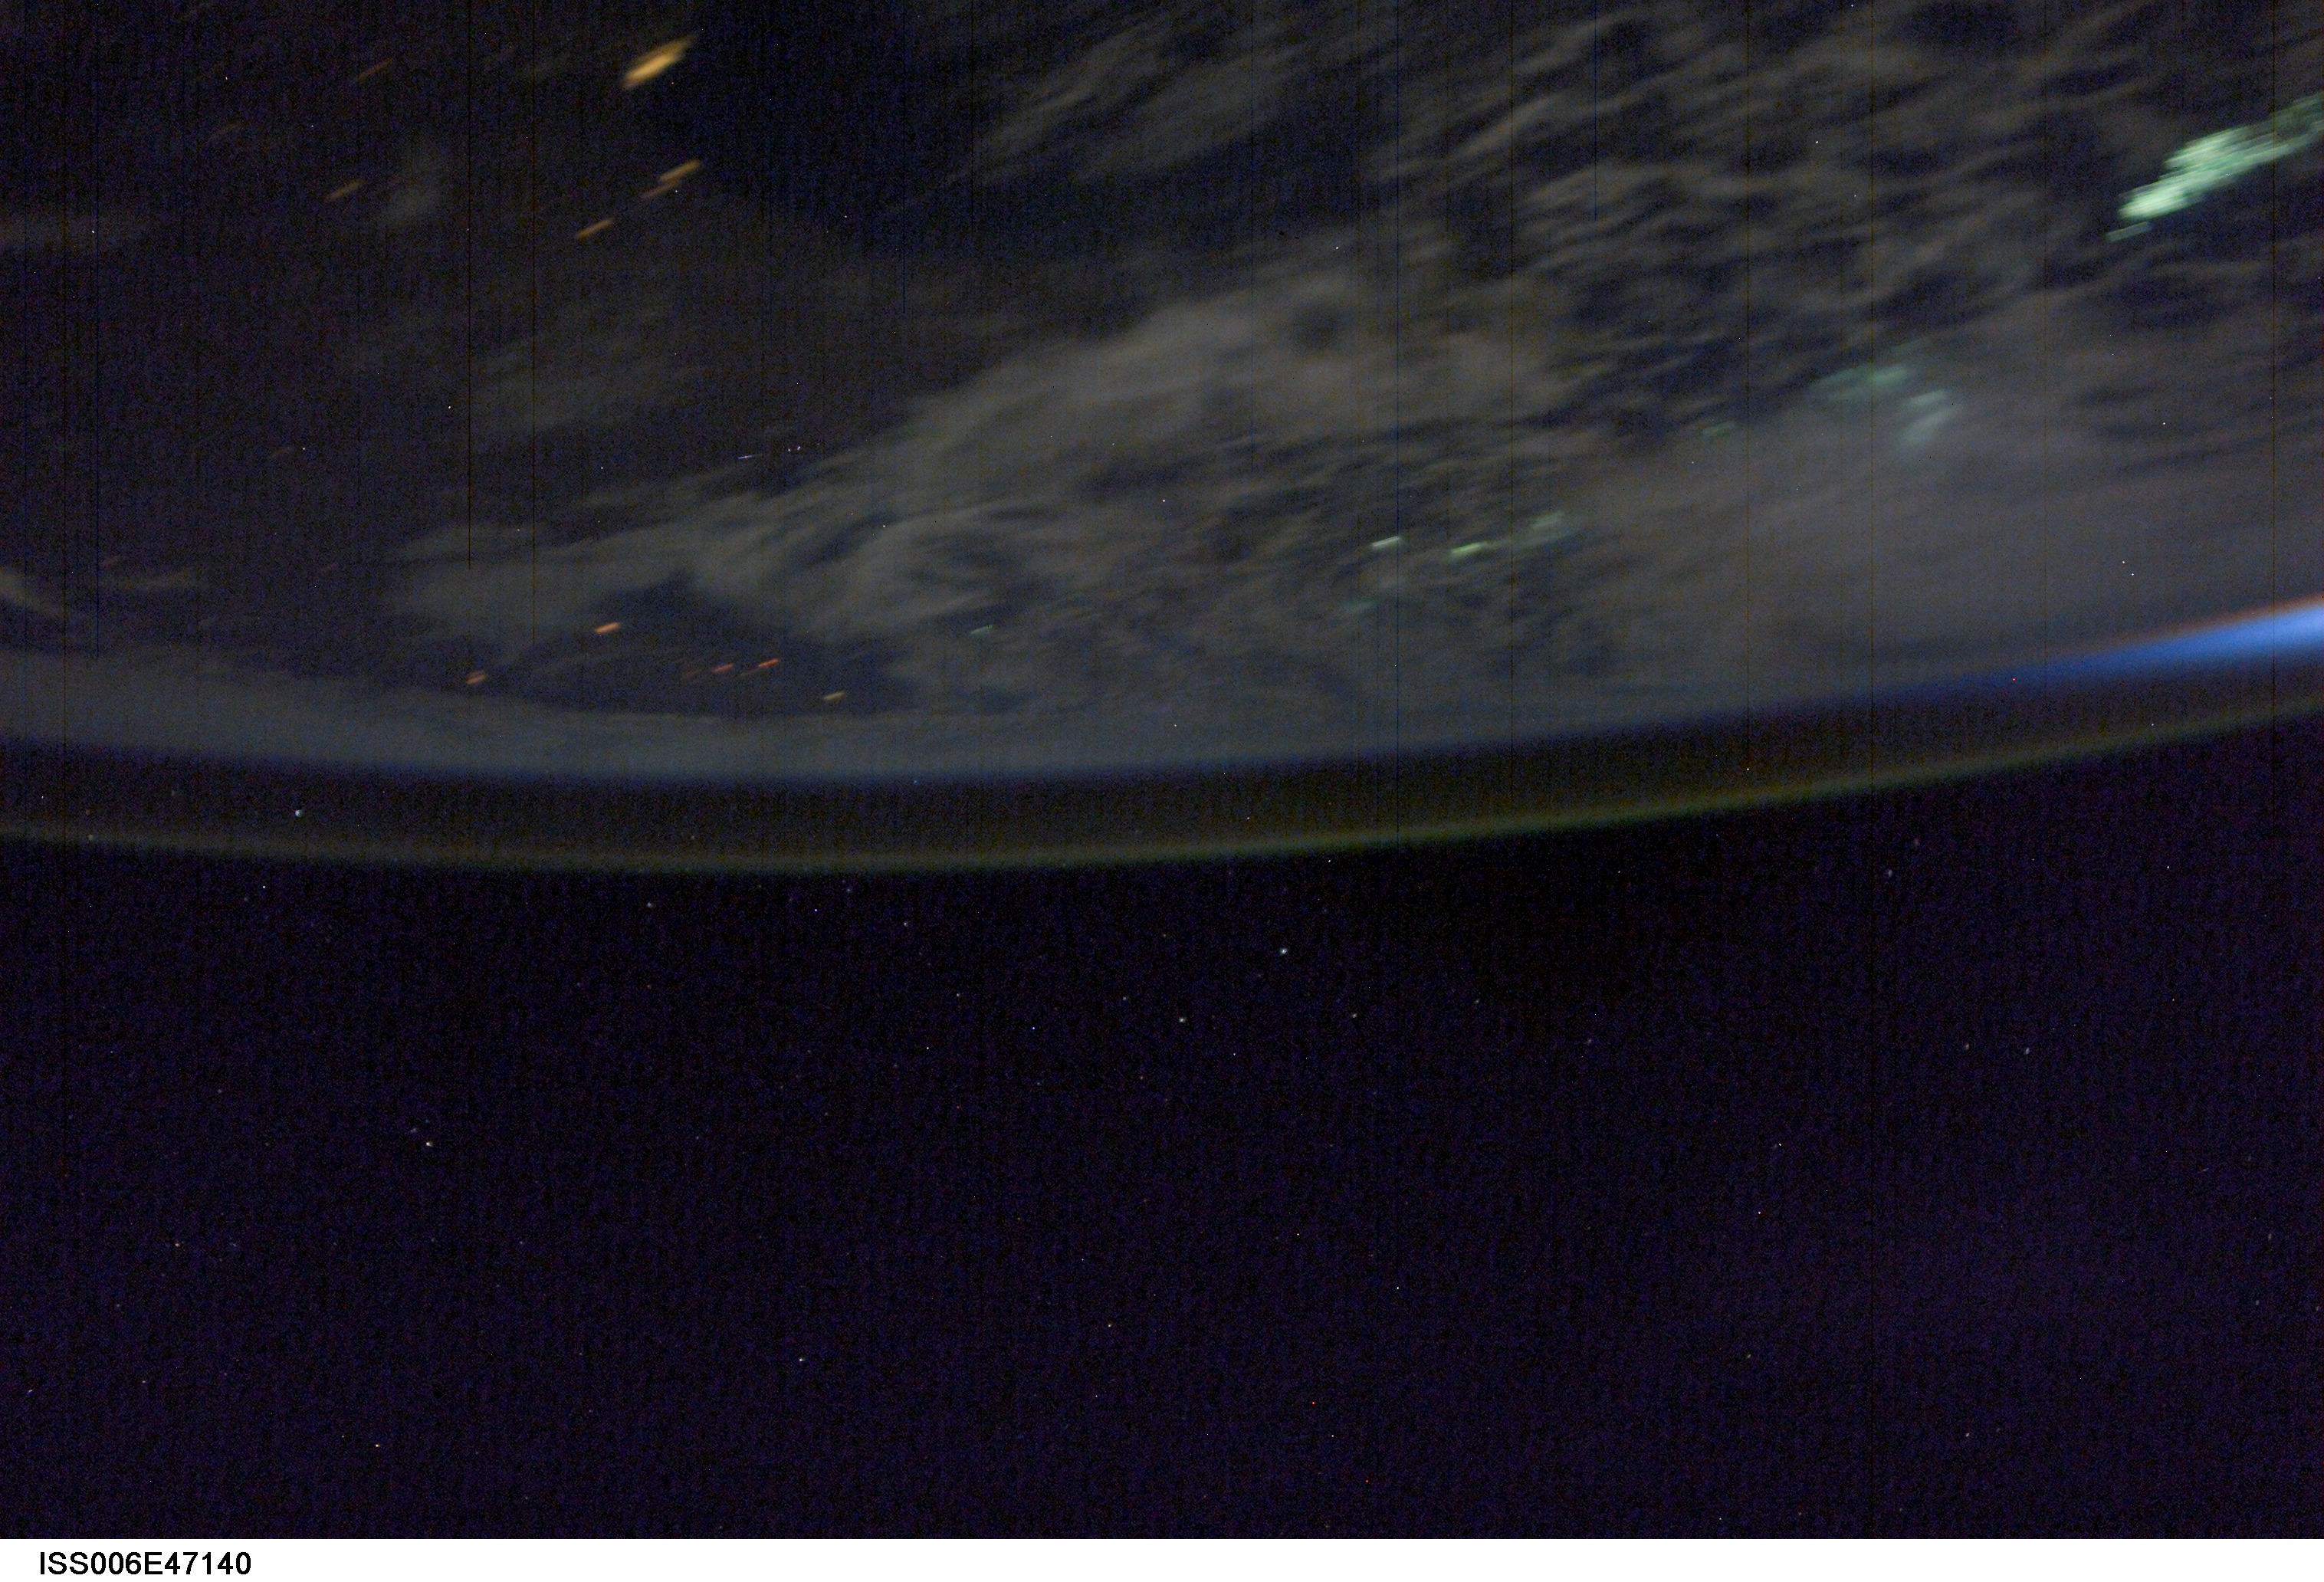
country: AURORA
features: AIRGLOW, ATMOSPHERIC LIMB, LIGHTNING
